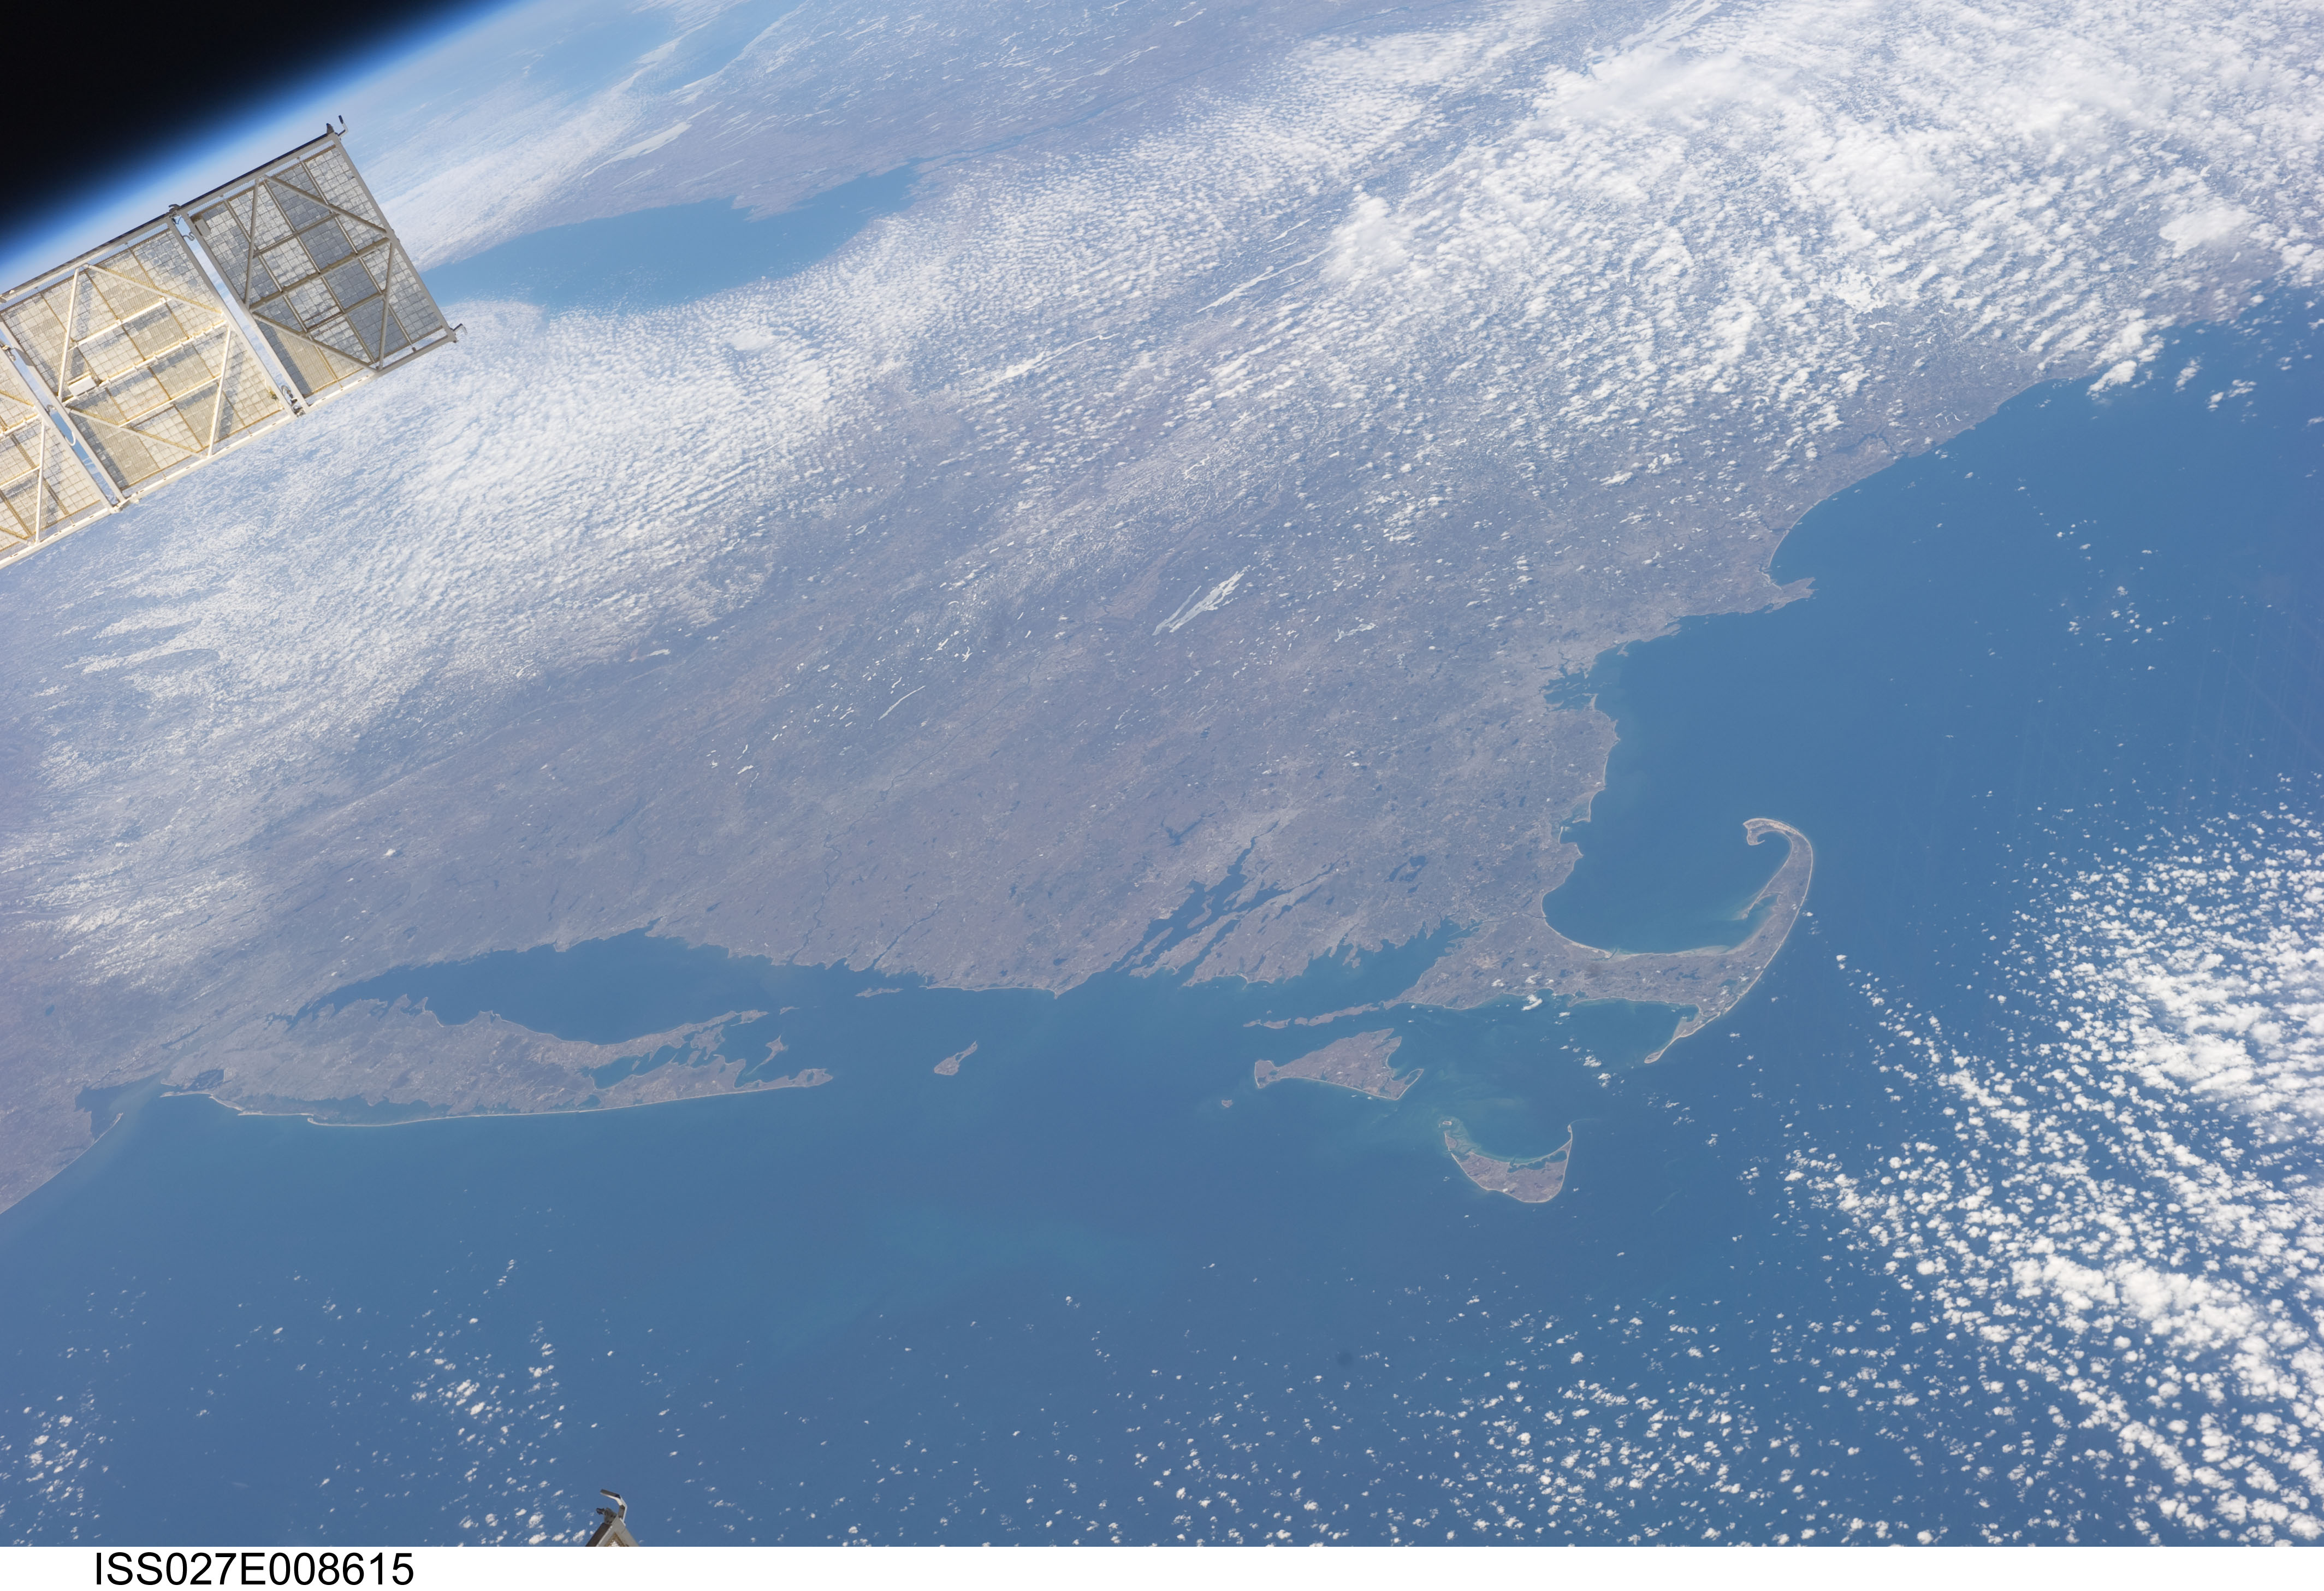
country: USA-RHODE ISLAND
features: BOSTON, PROVIDENCE, CAPE COD, LONG ISLAND
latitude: 42.0
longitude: -71.5
